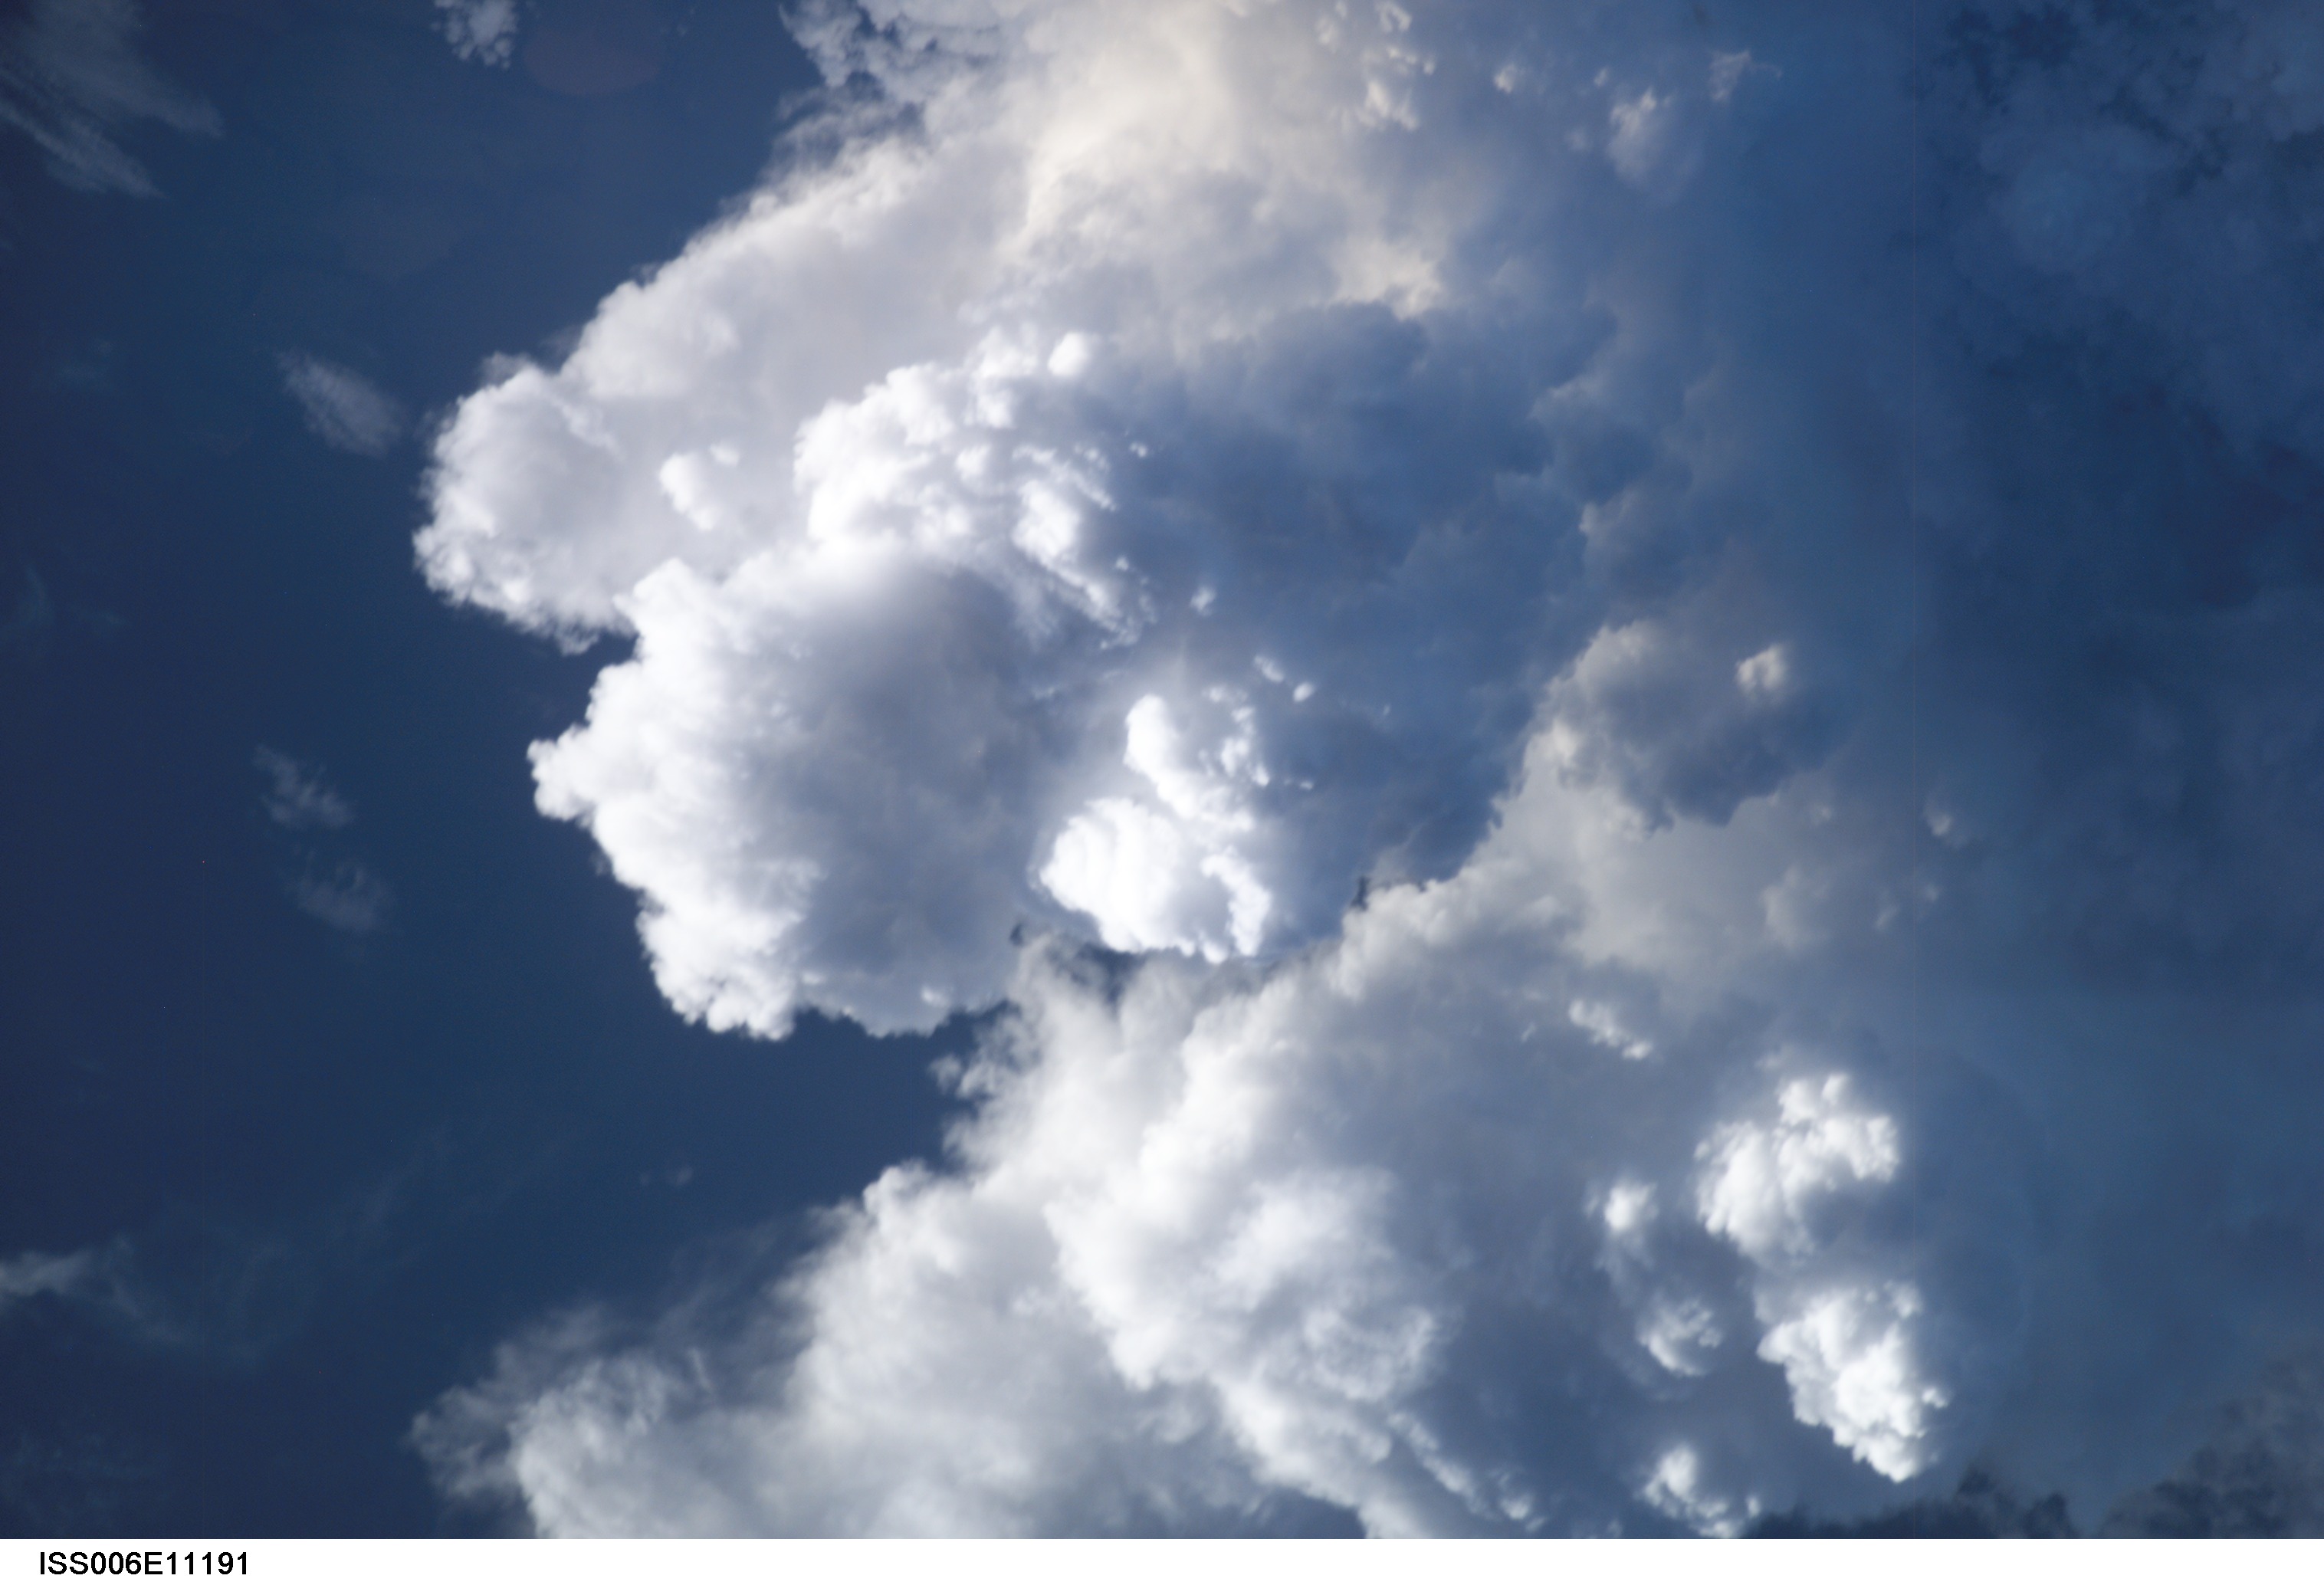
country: CLOUDS
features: CLOUDS
